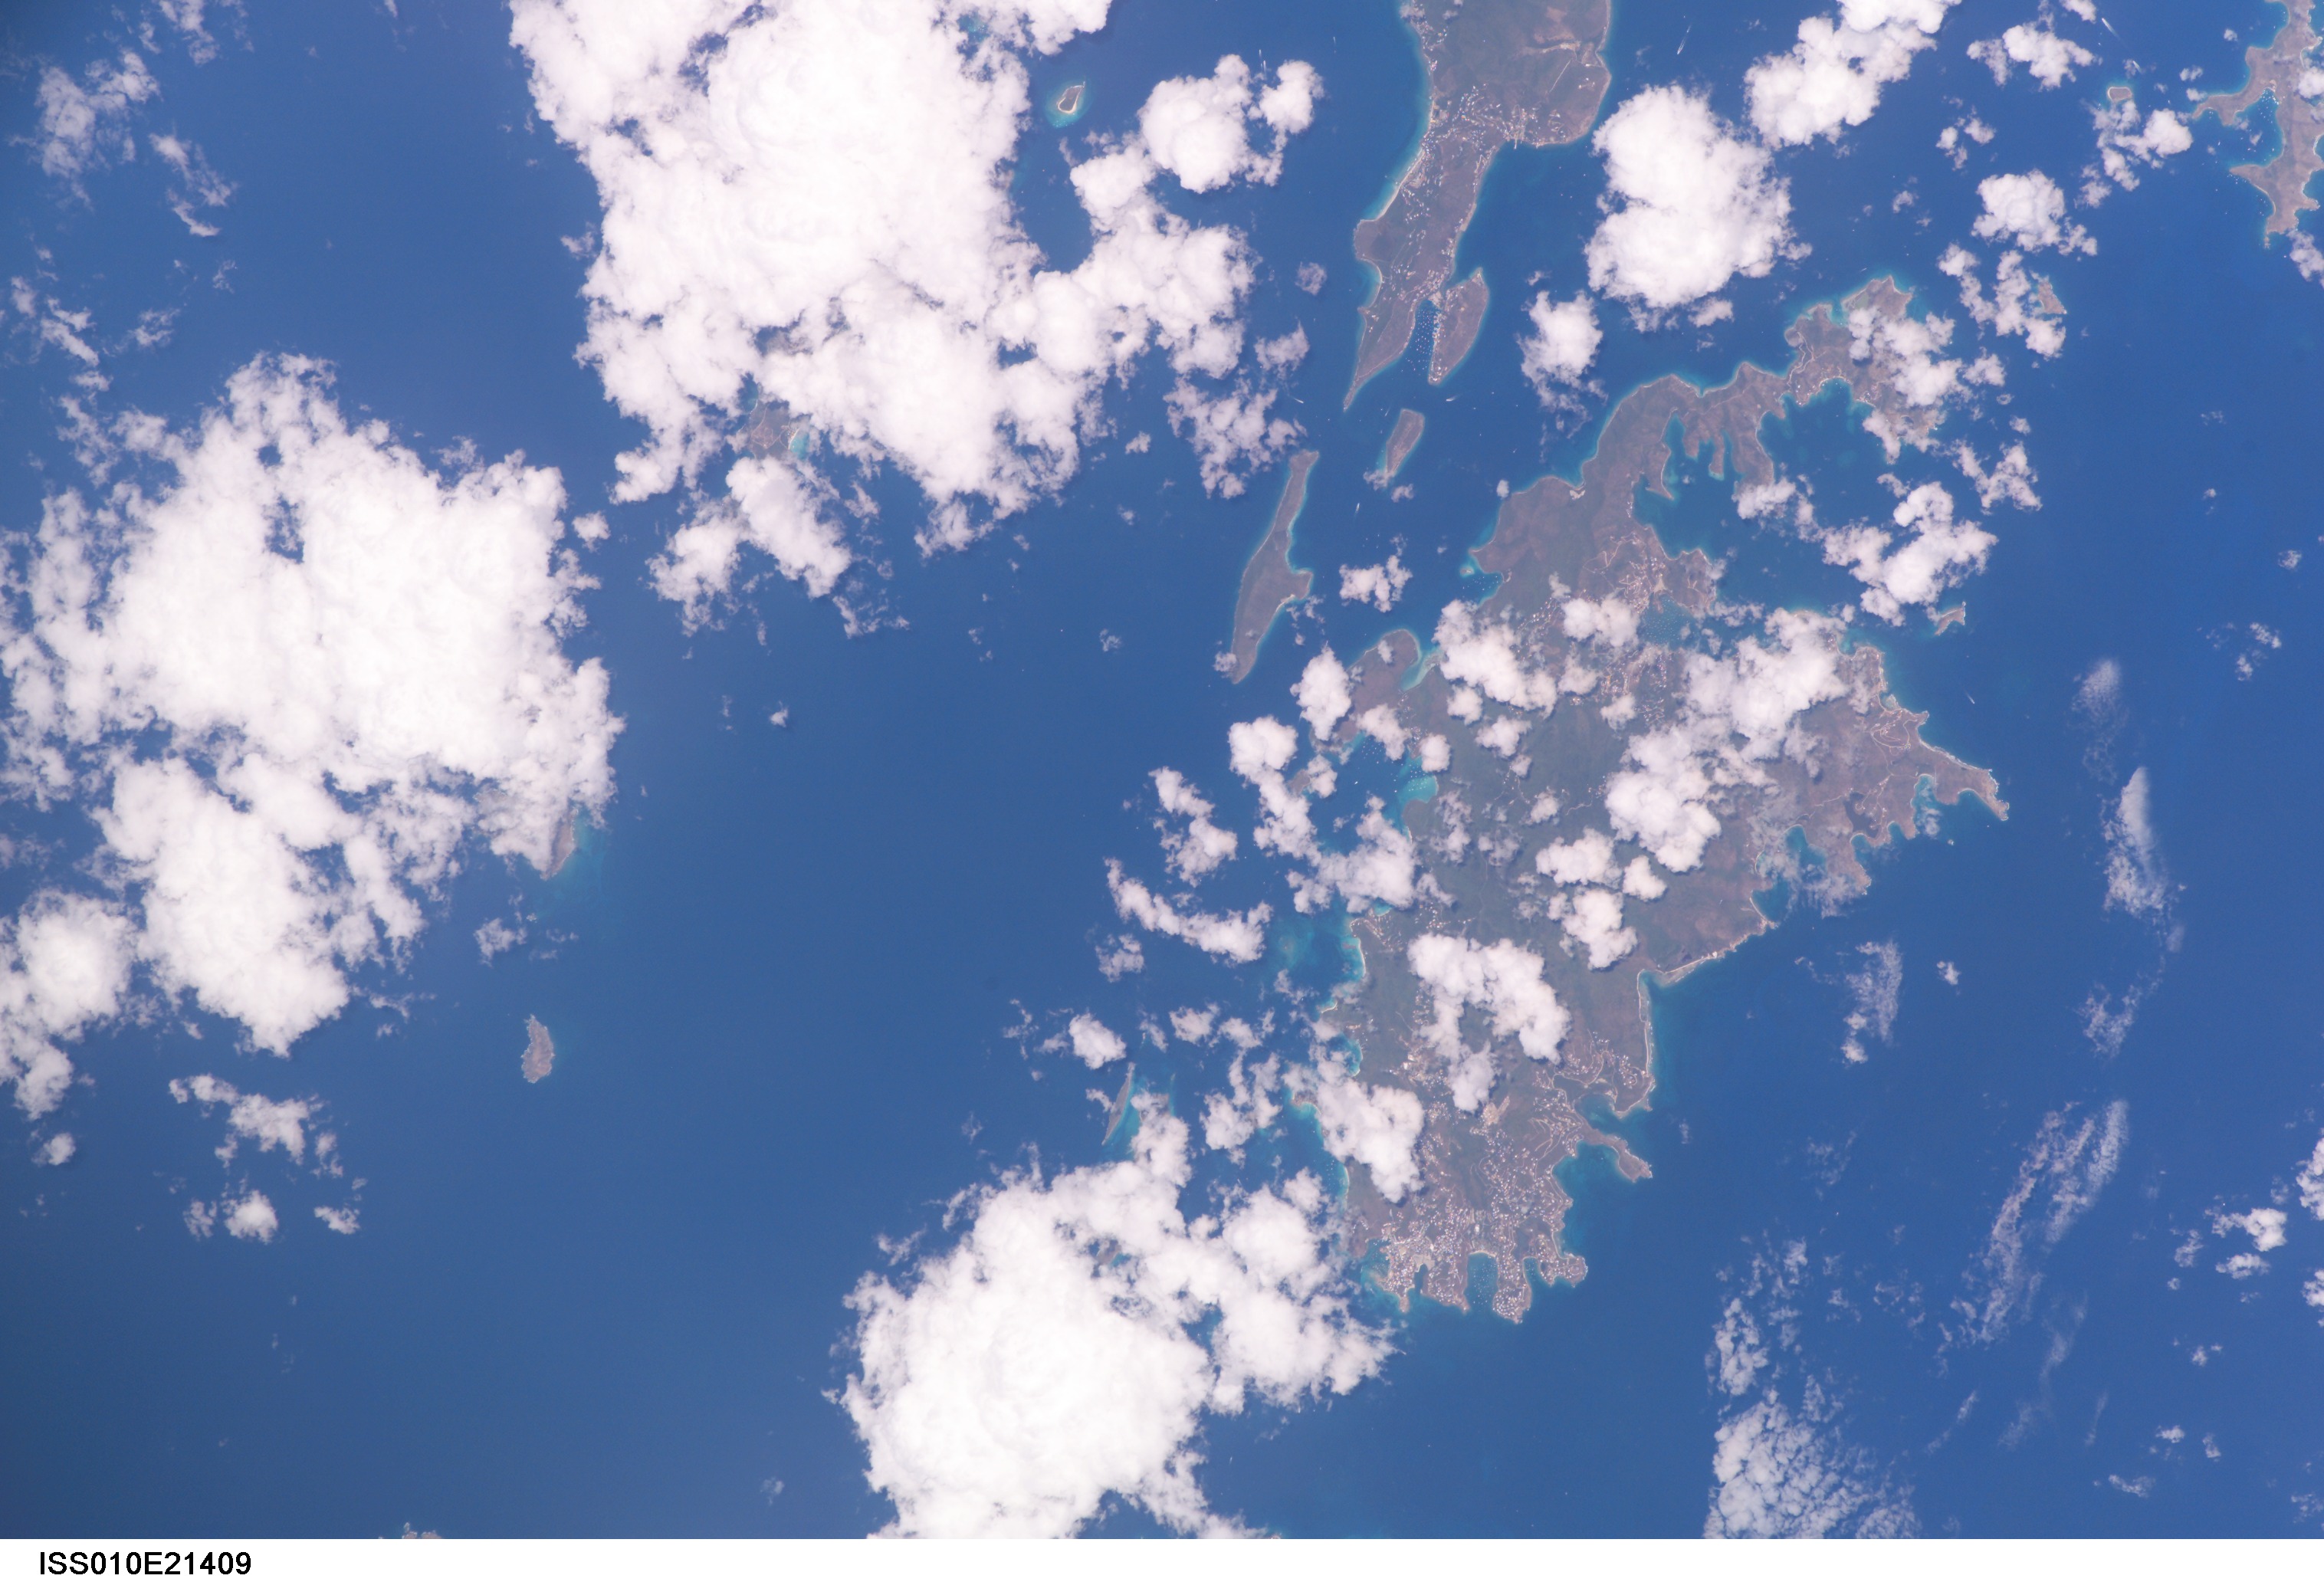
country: LESSER ANTILLES
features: ST JOHN, VIRGIN ISLANDS
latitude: 18.3
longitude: -64.7
